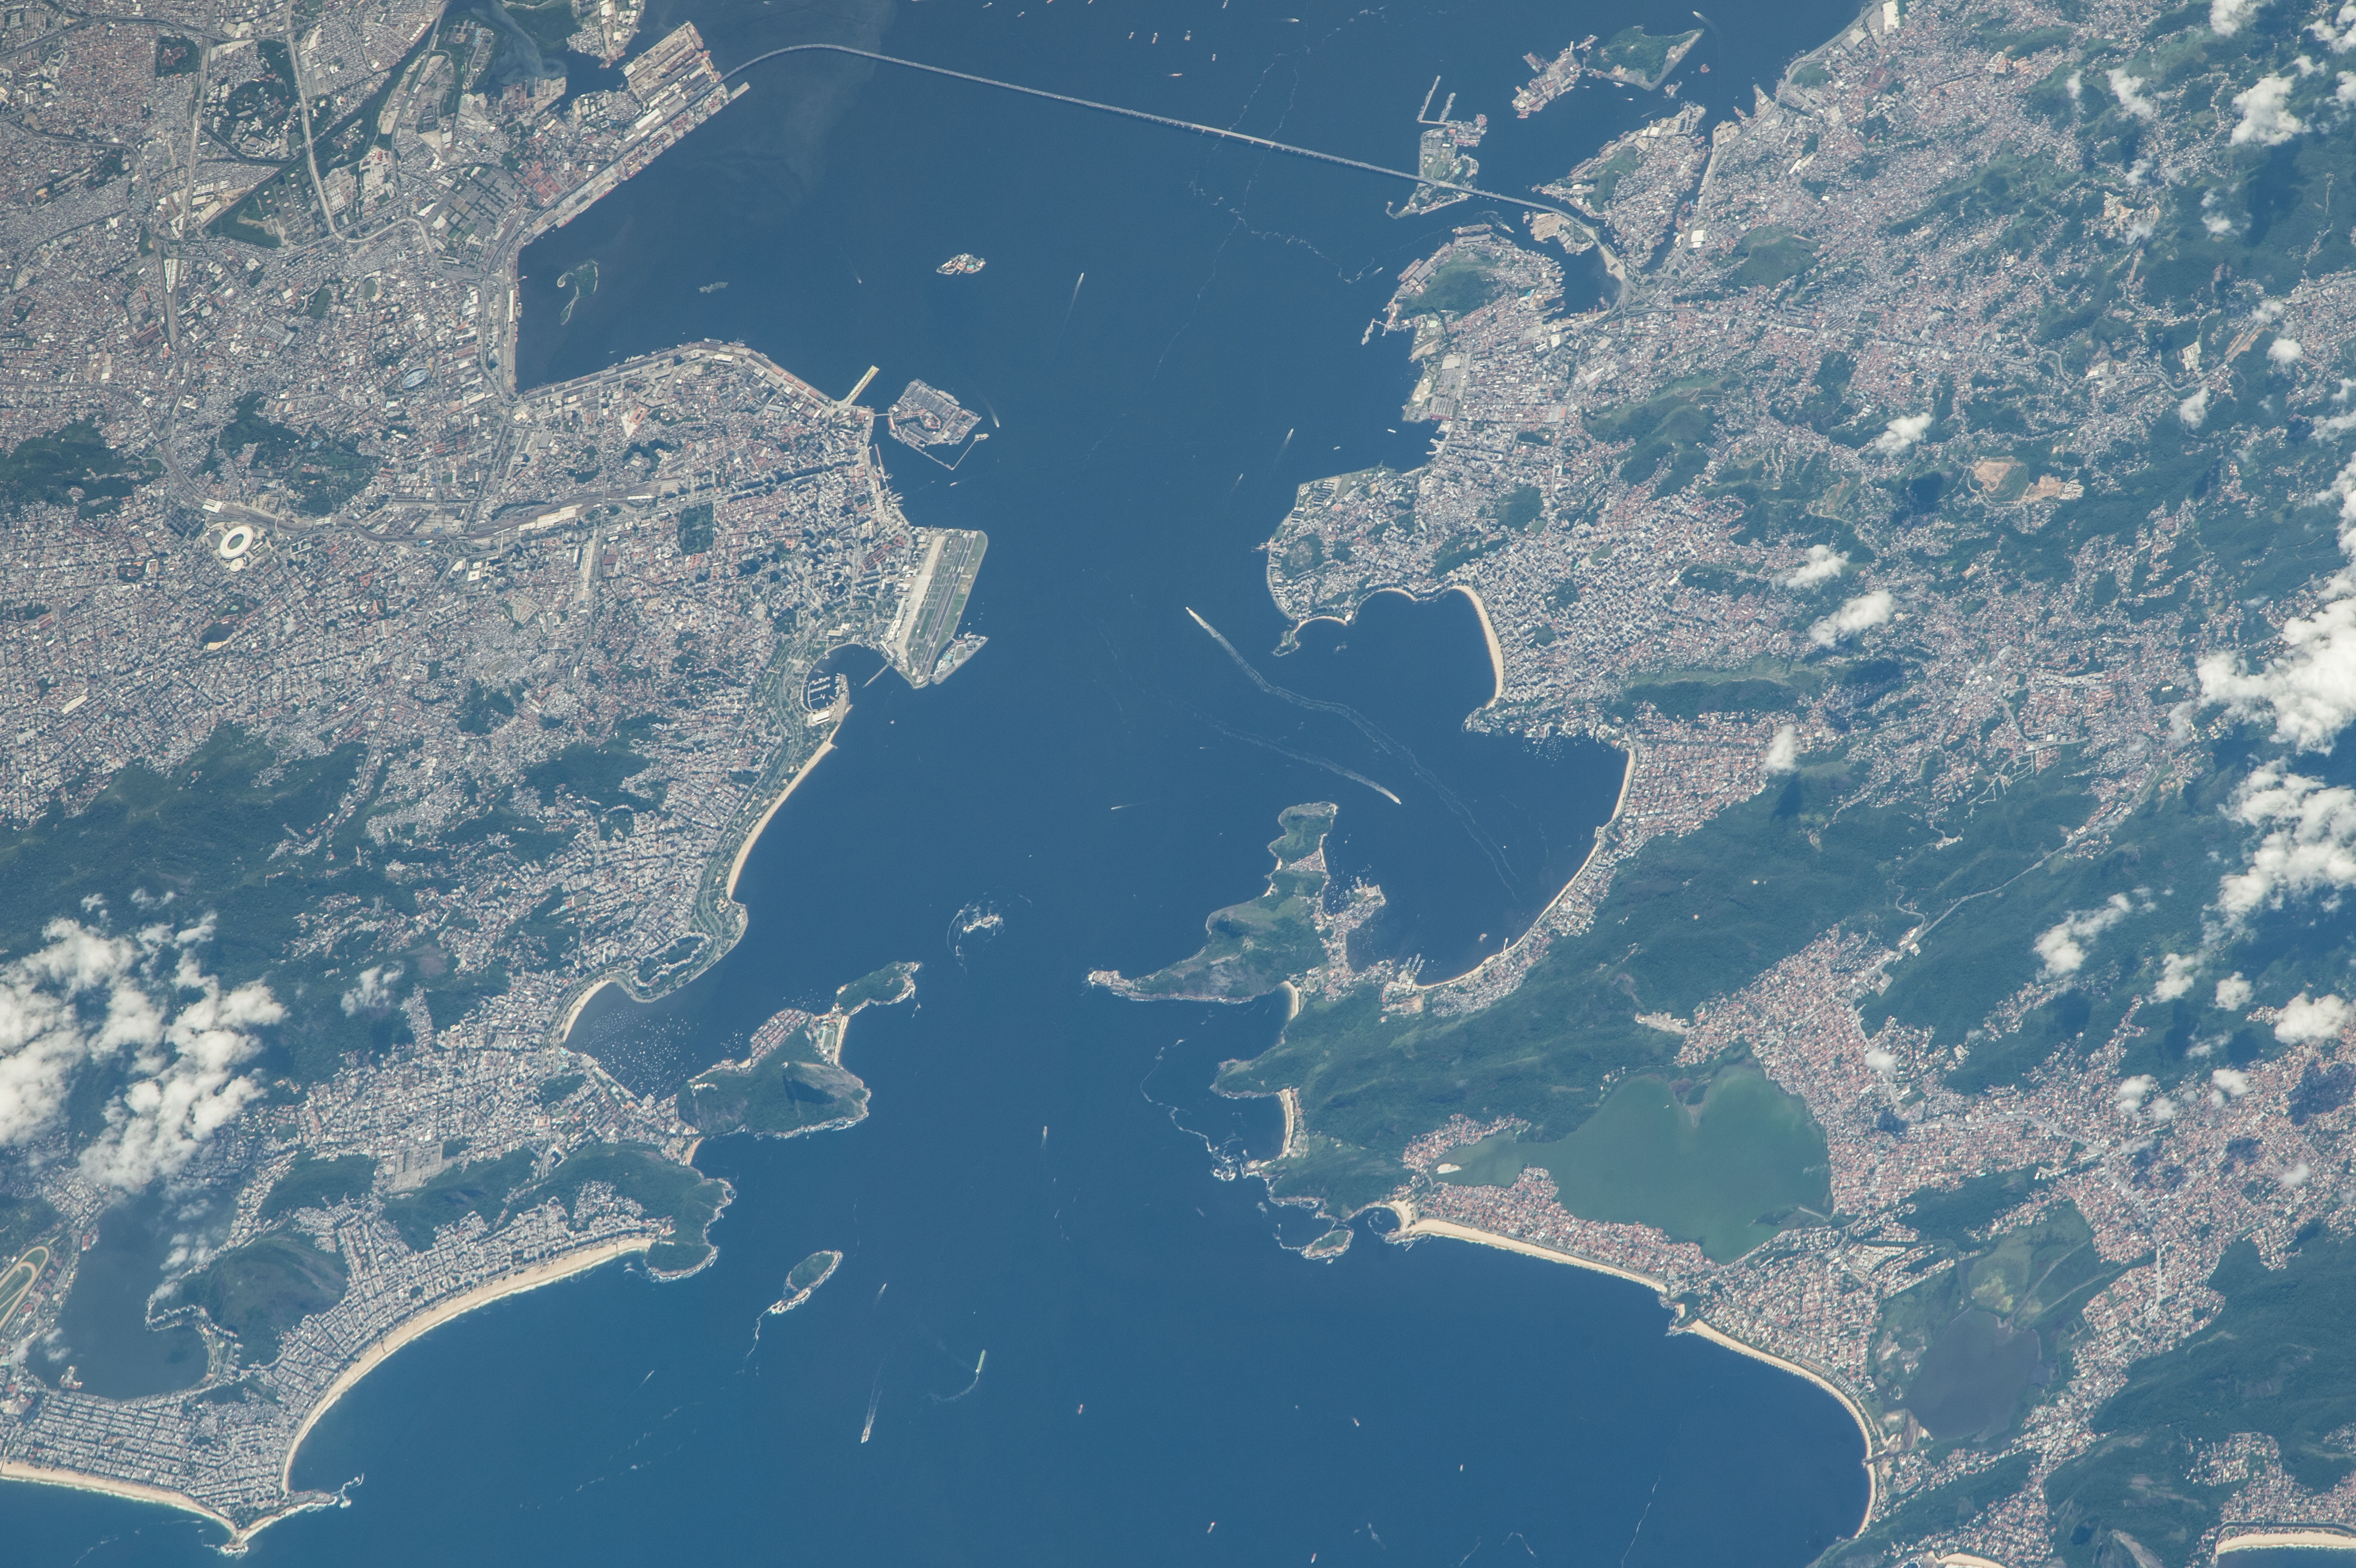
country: BRAZIL
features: NITEROI, RIO DE JANEIRO, BRIDGE, AIRPORTS, URBAN AREAS, ISLANDS, HILLS
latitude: -22.9
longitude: -43.1
